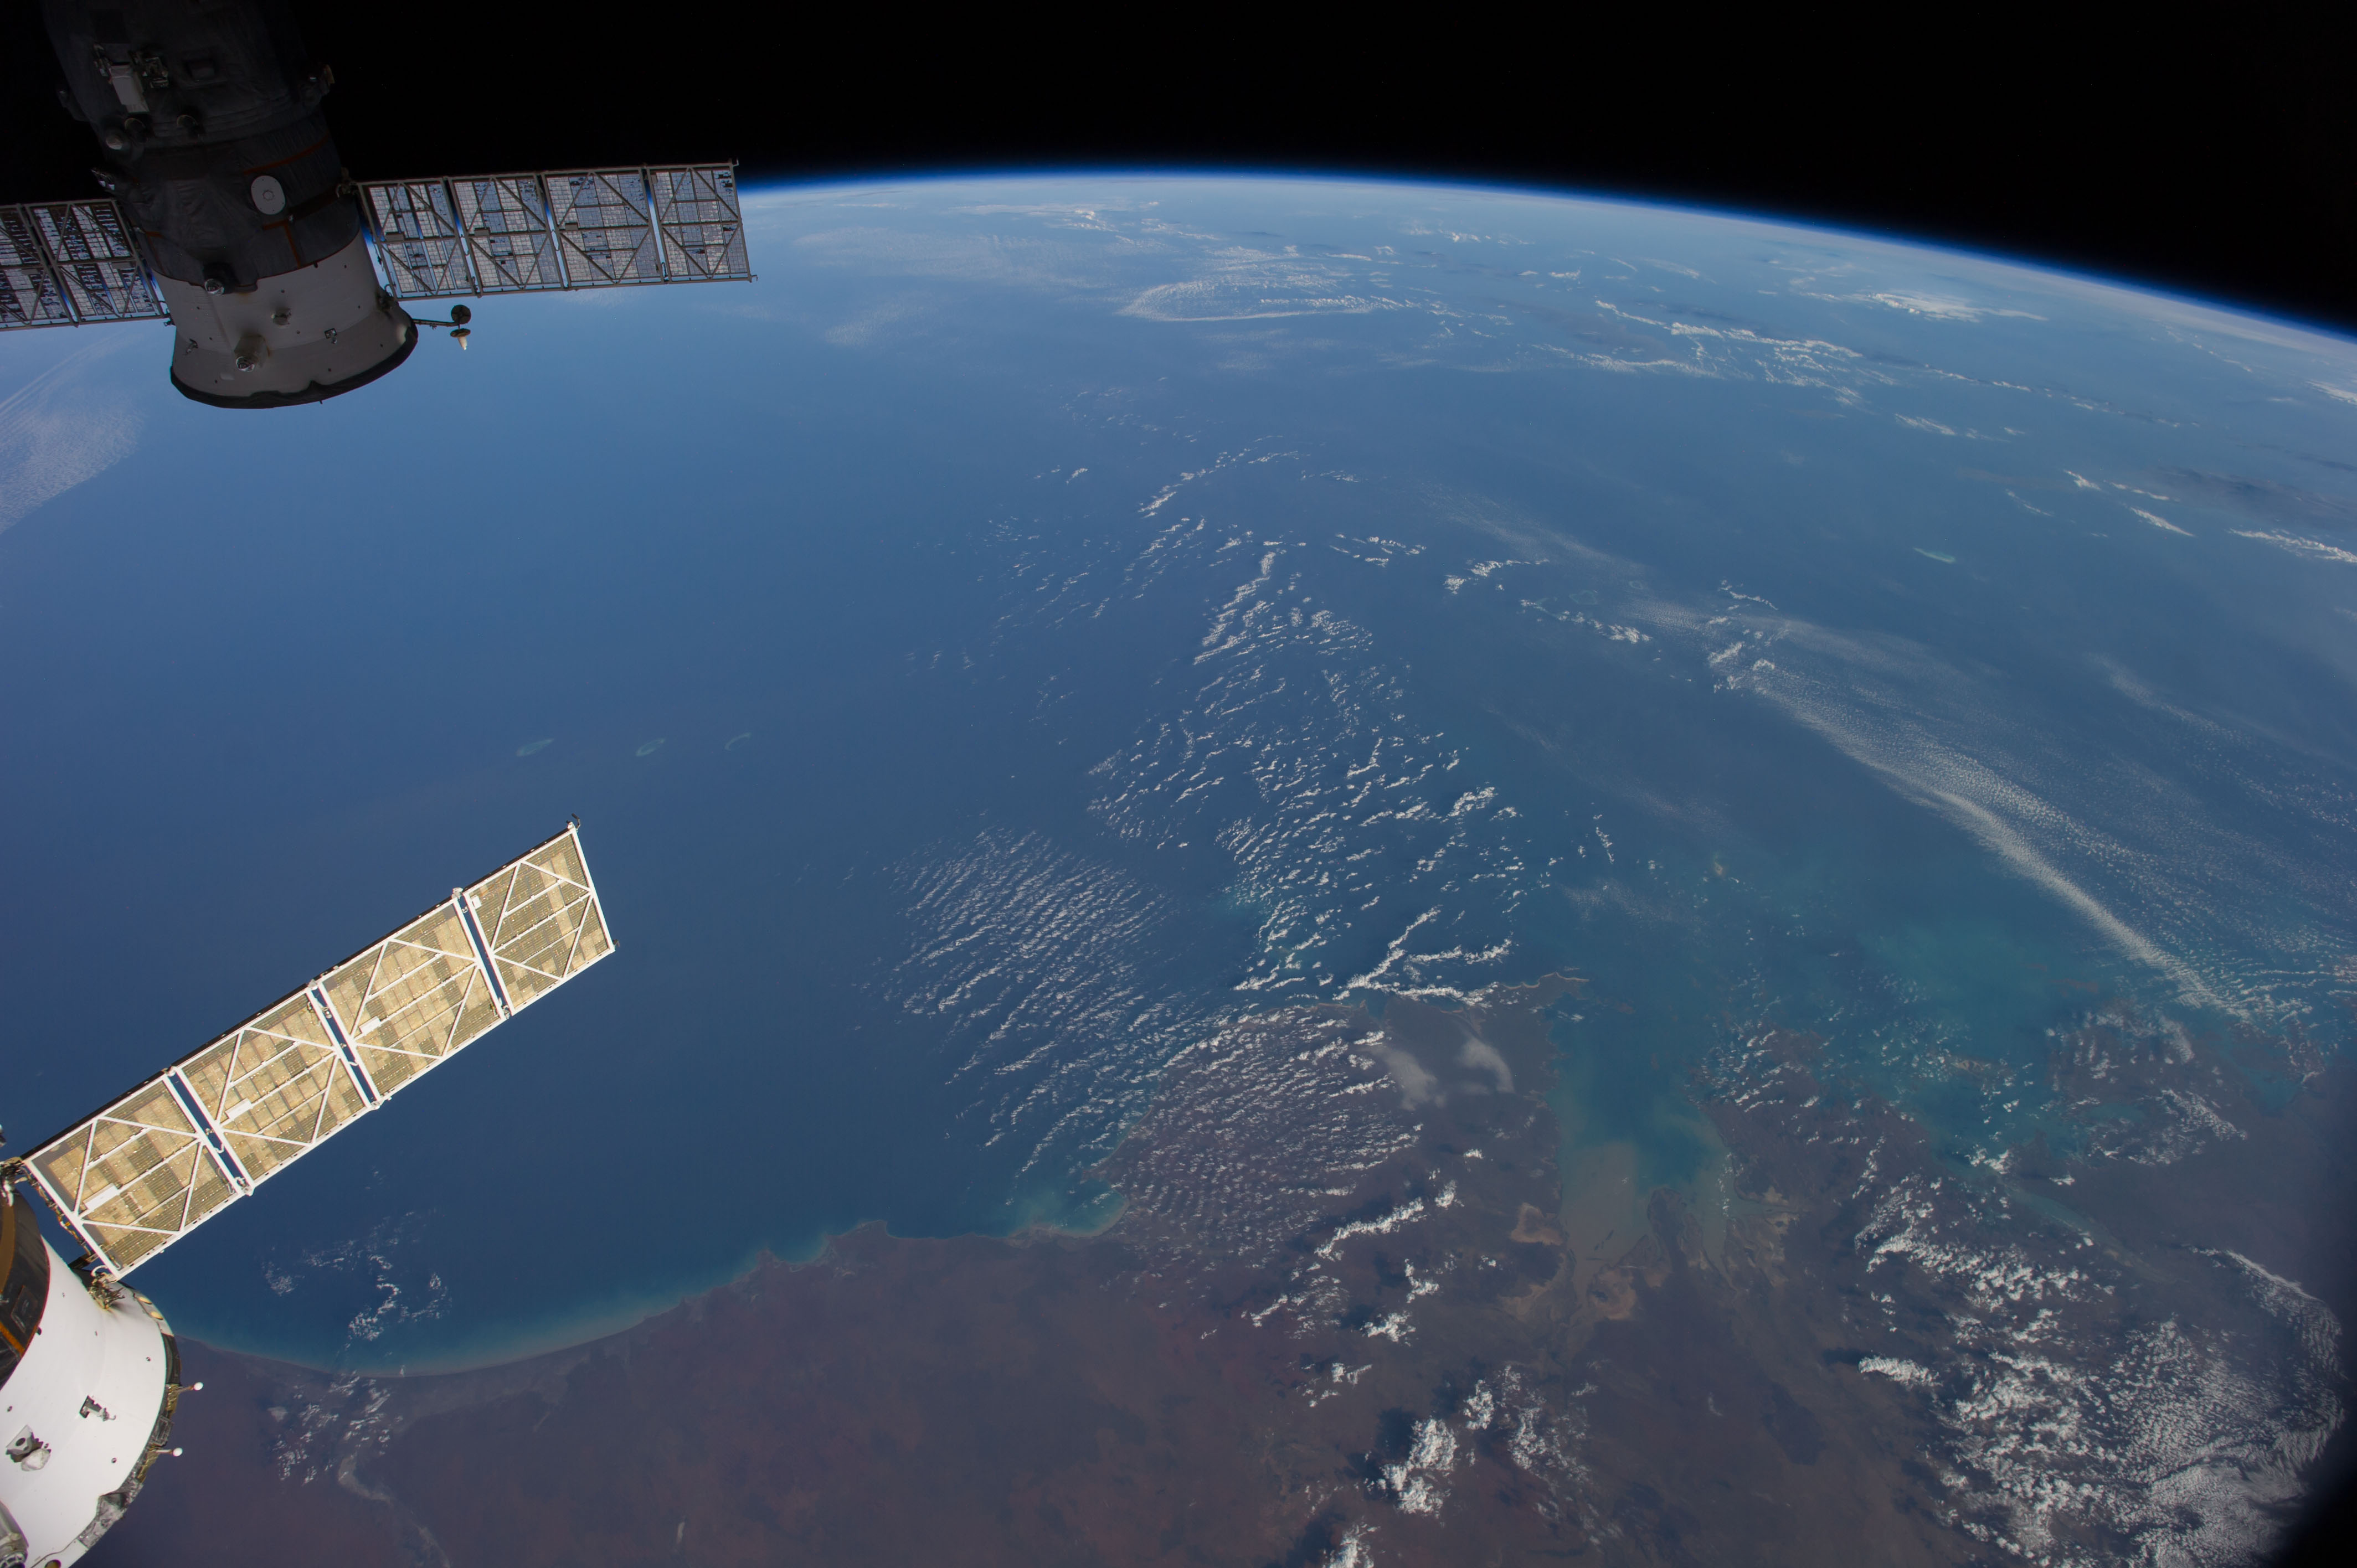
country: AUSTRALIA-WA
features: INDIAN O., KING SOUND, ATMOSPHERIC LIMB
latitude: -16.5
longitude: 121.0
